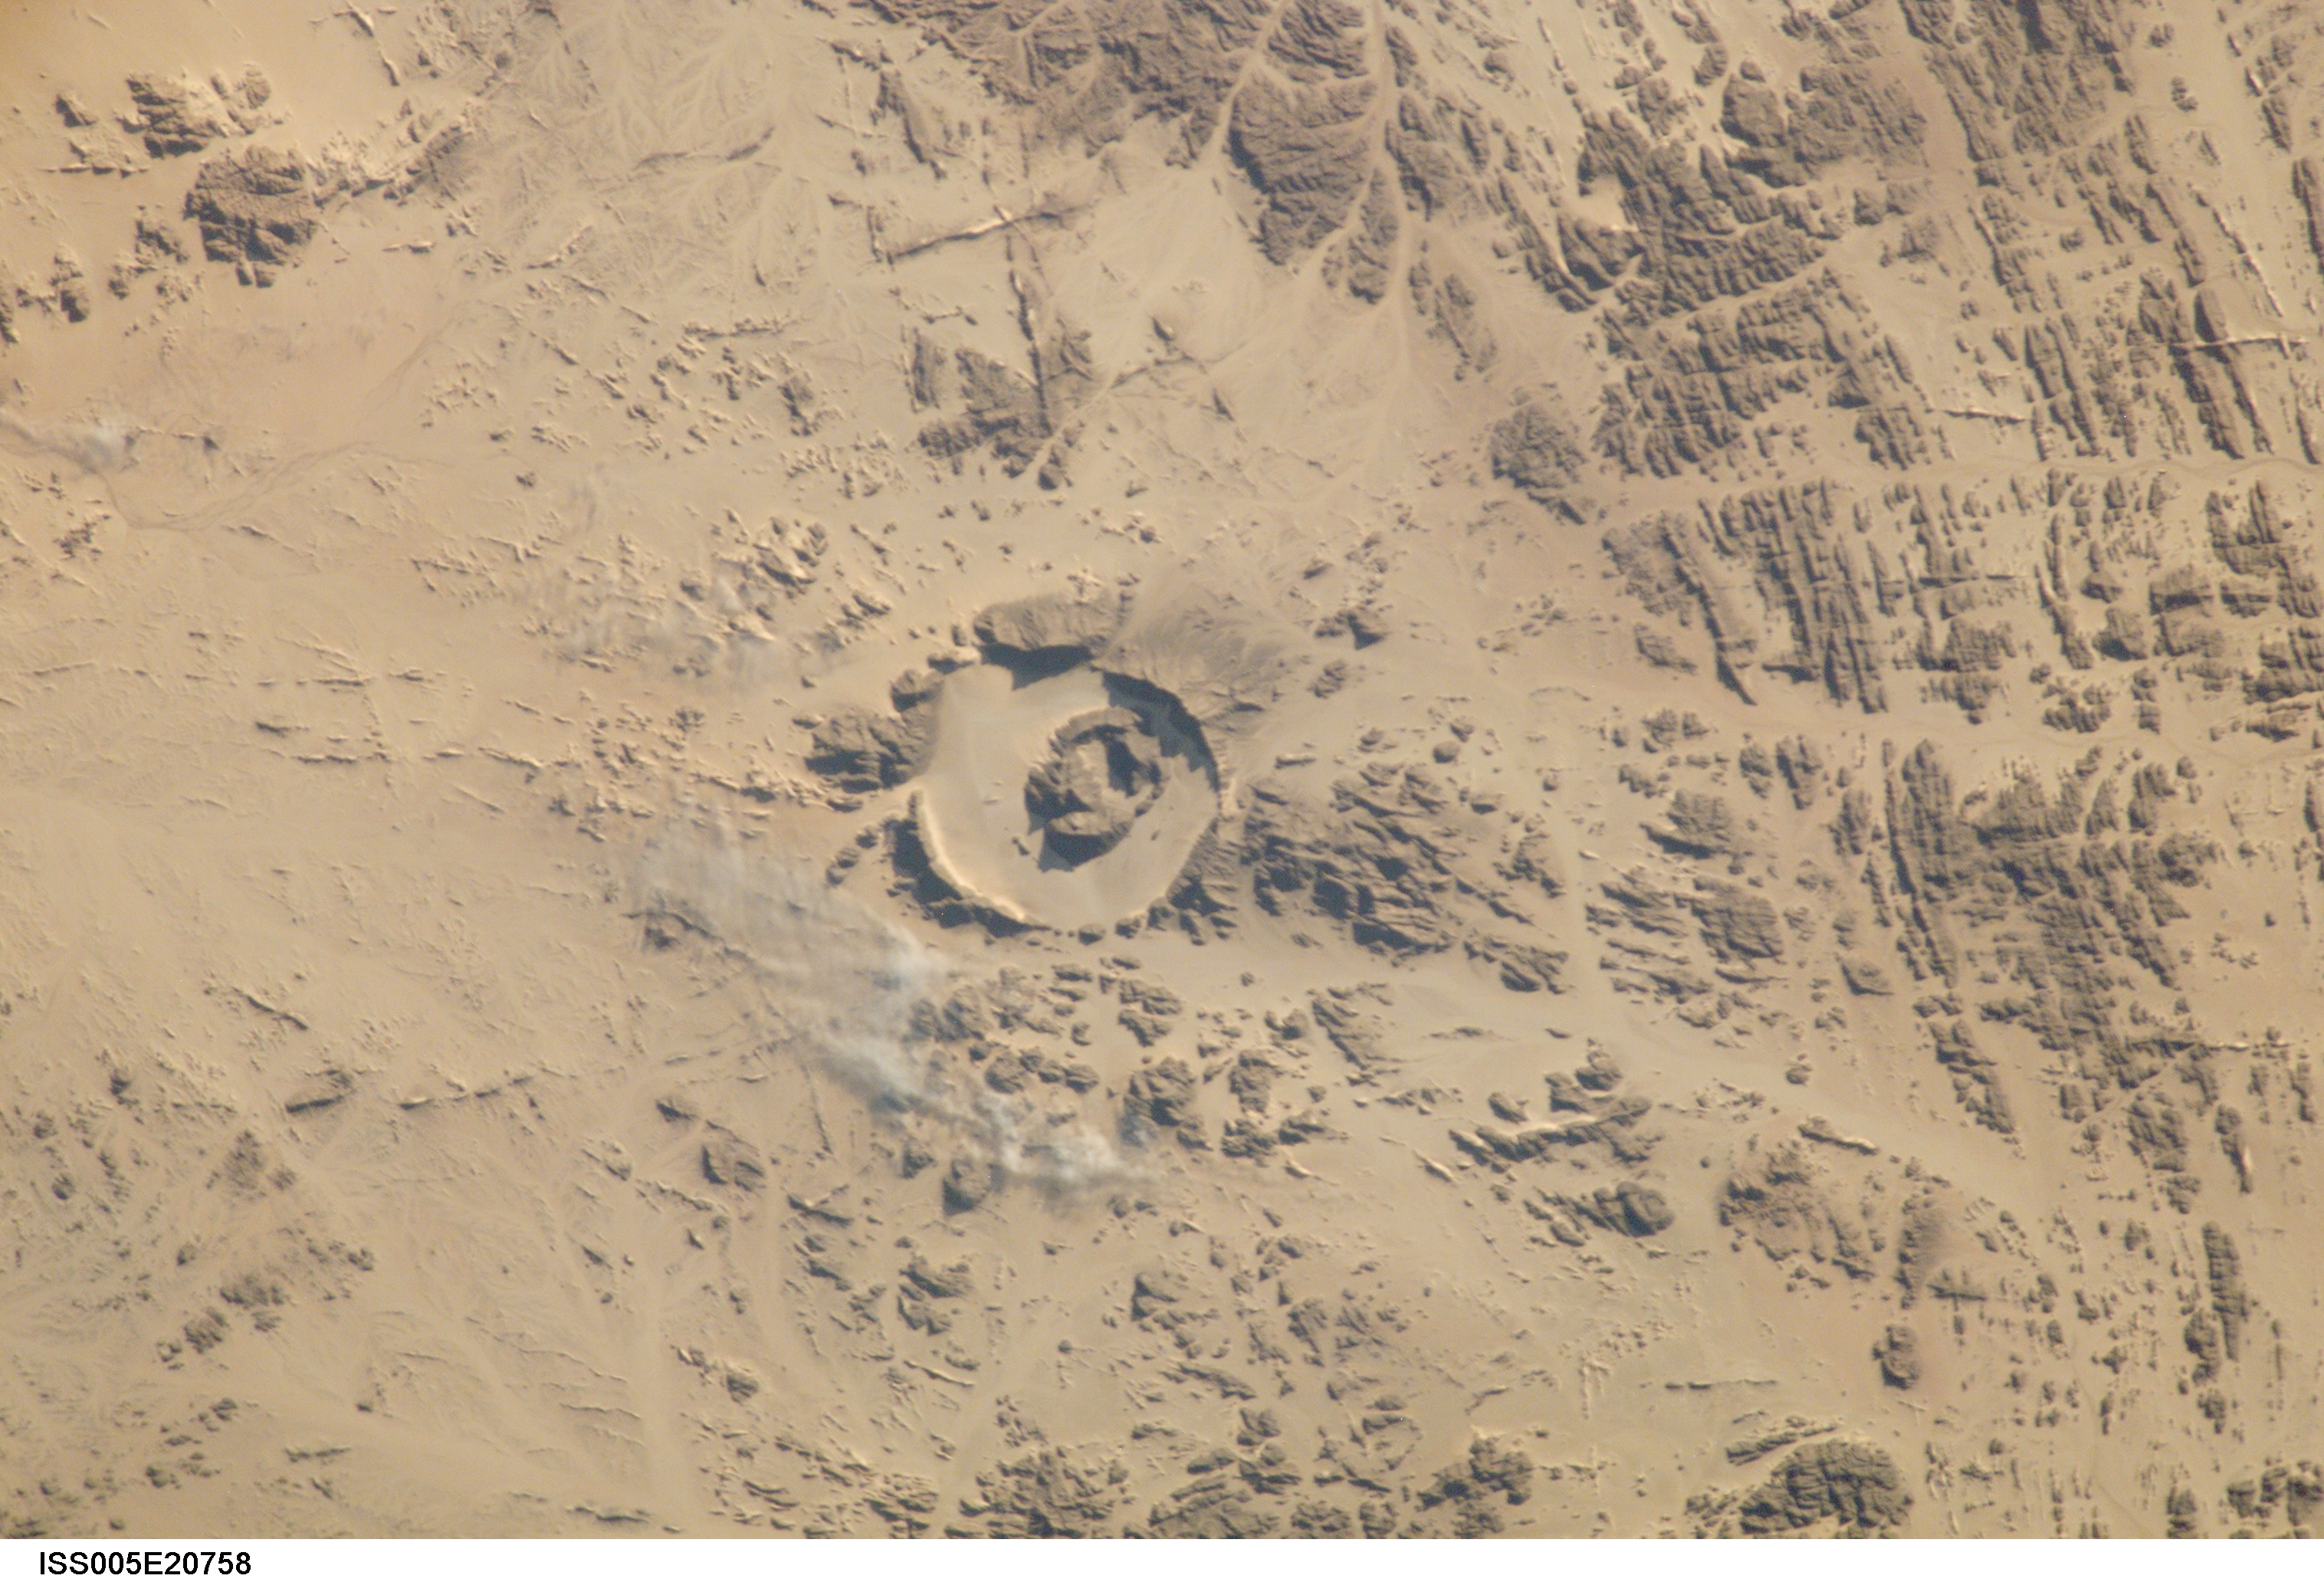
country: EGYPT
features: S.E. EGYPT,SE. EGYPT,SUDAN, CRATER, 22.70,34.47
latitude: 22.7
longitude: 34.5
